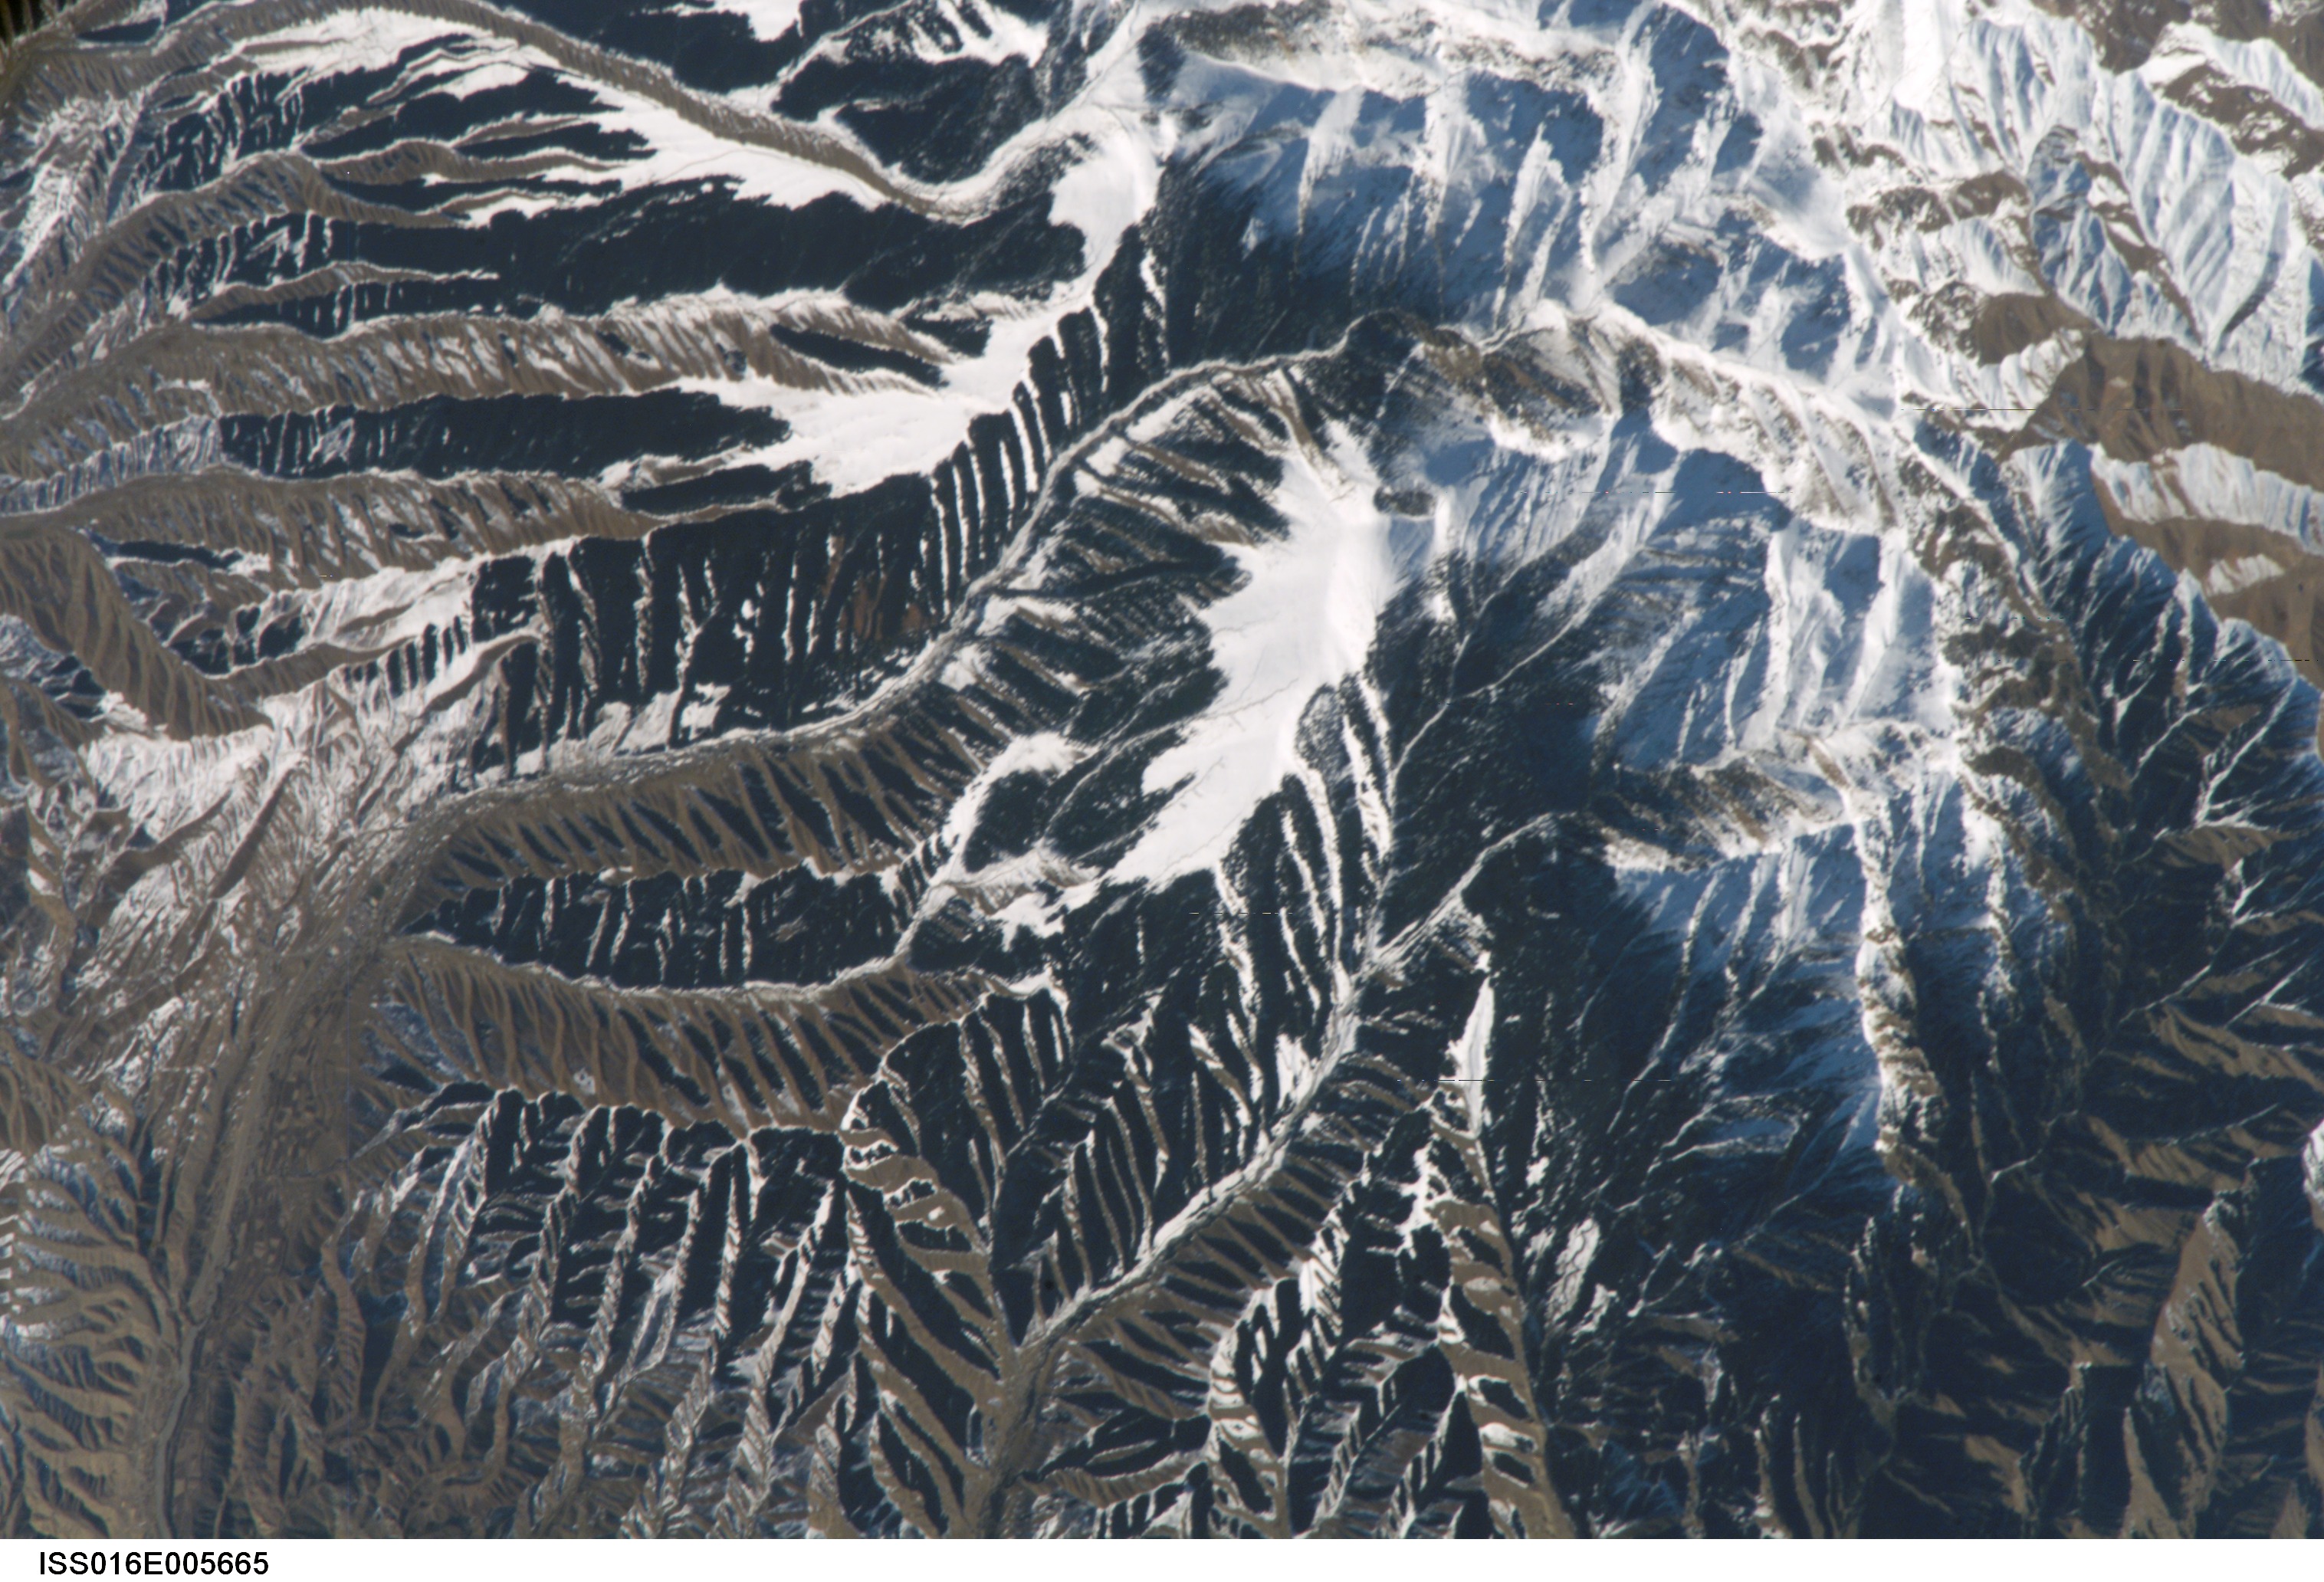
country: CHINA
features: BOGDA SHAN, GANGOU, XIAOQUZI
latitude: 43.5
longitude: 87.1
